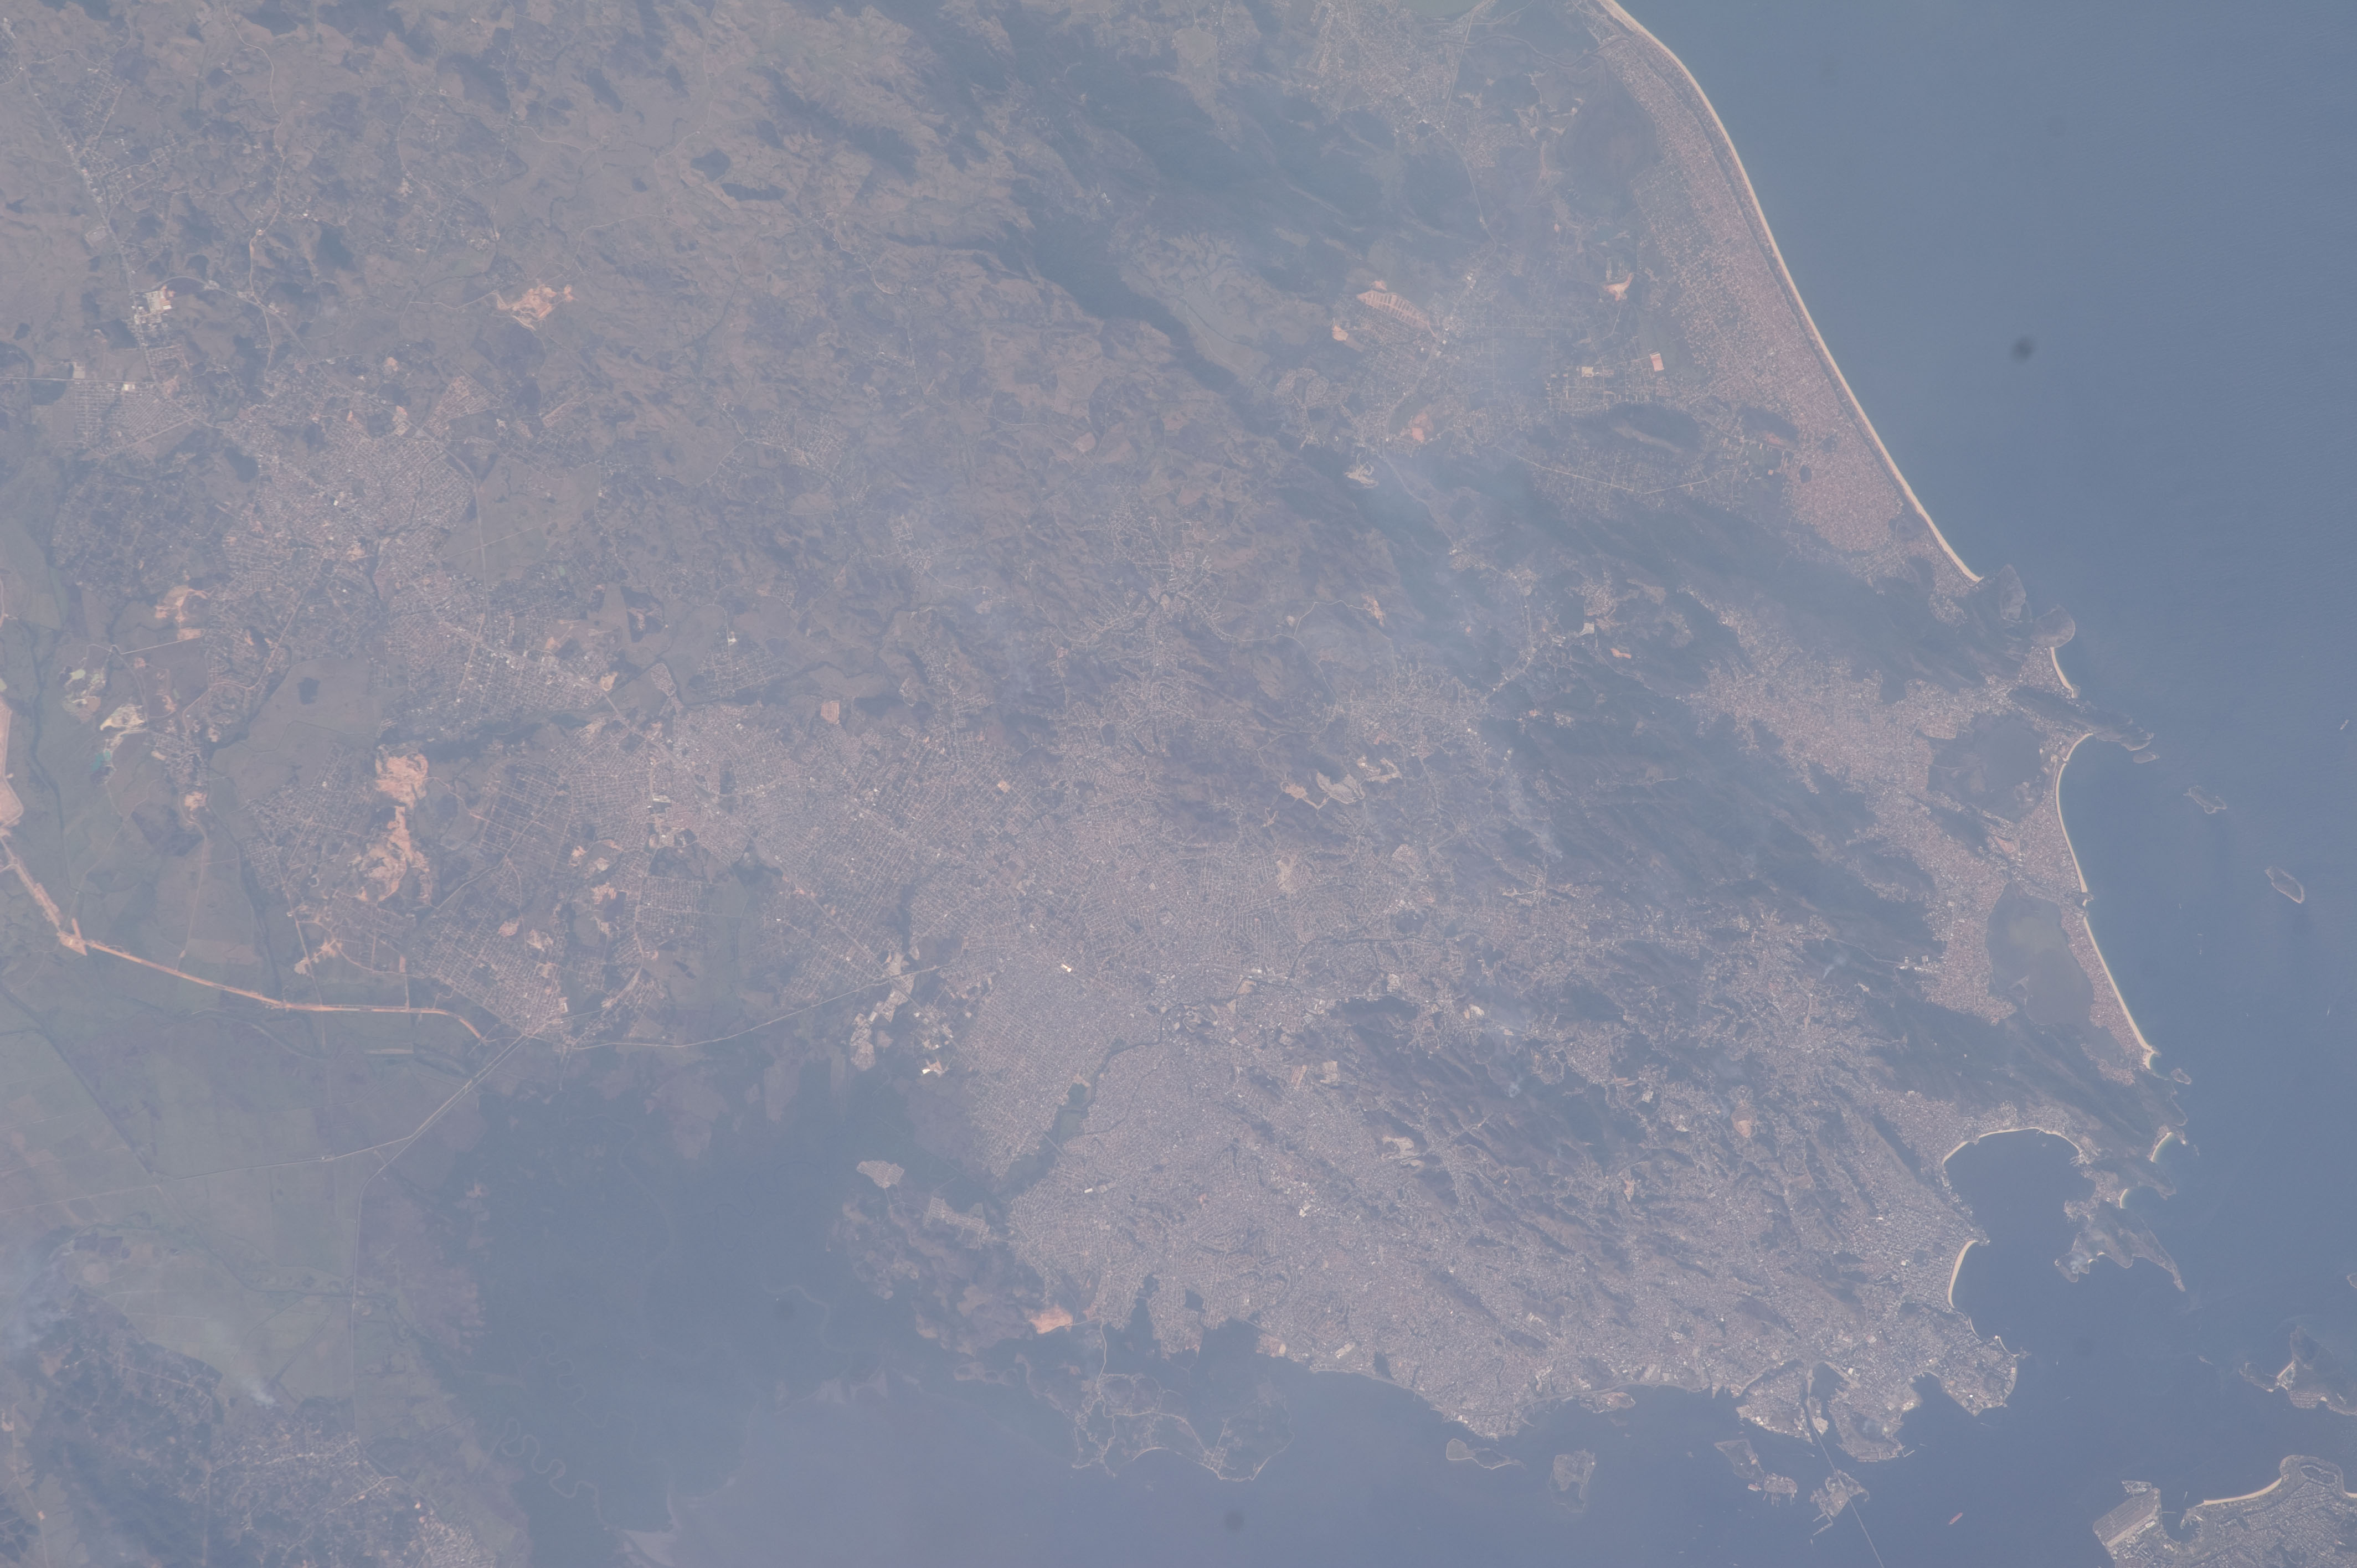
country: BRAZIL
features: GUANABARA B., SHIPS, SAO GONCALO
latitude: -22.9
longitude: -42.9
